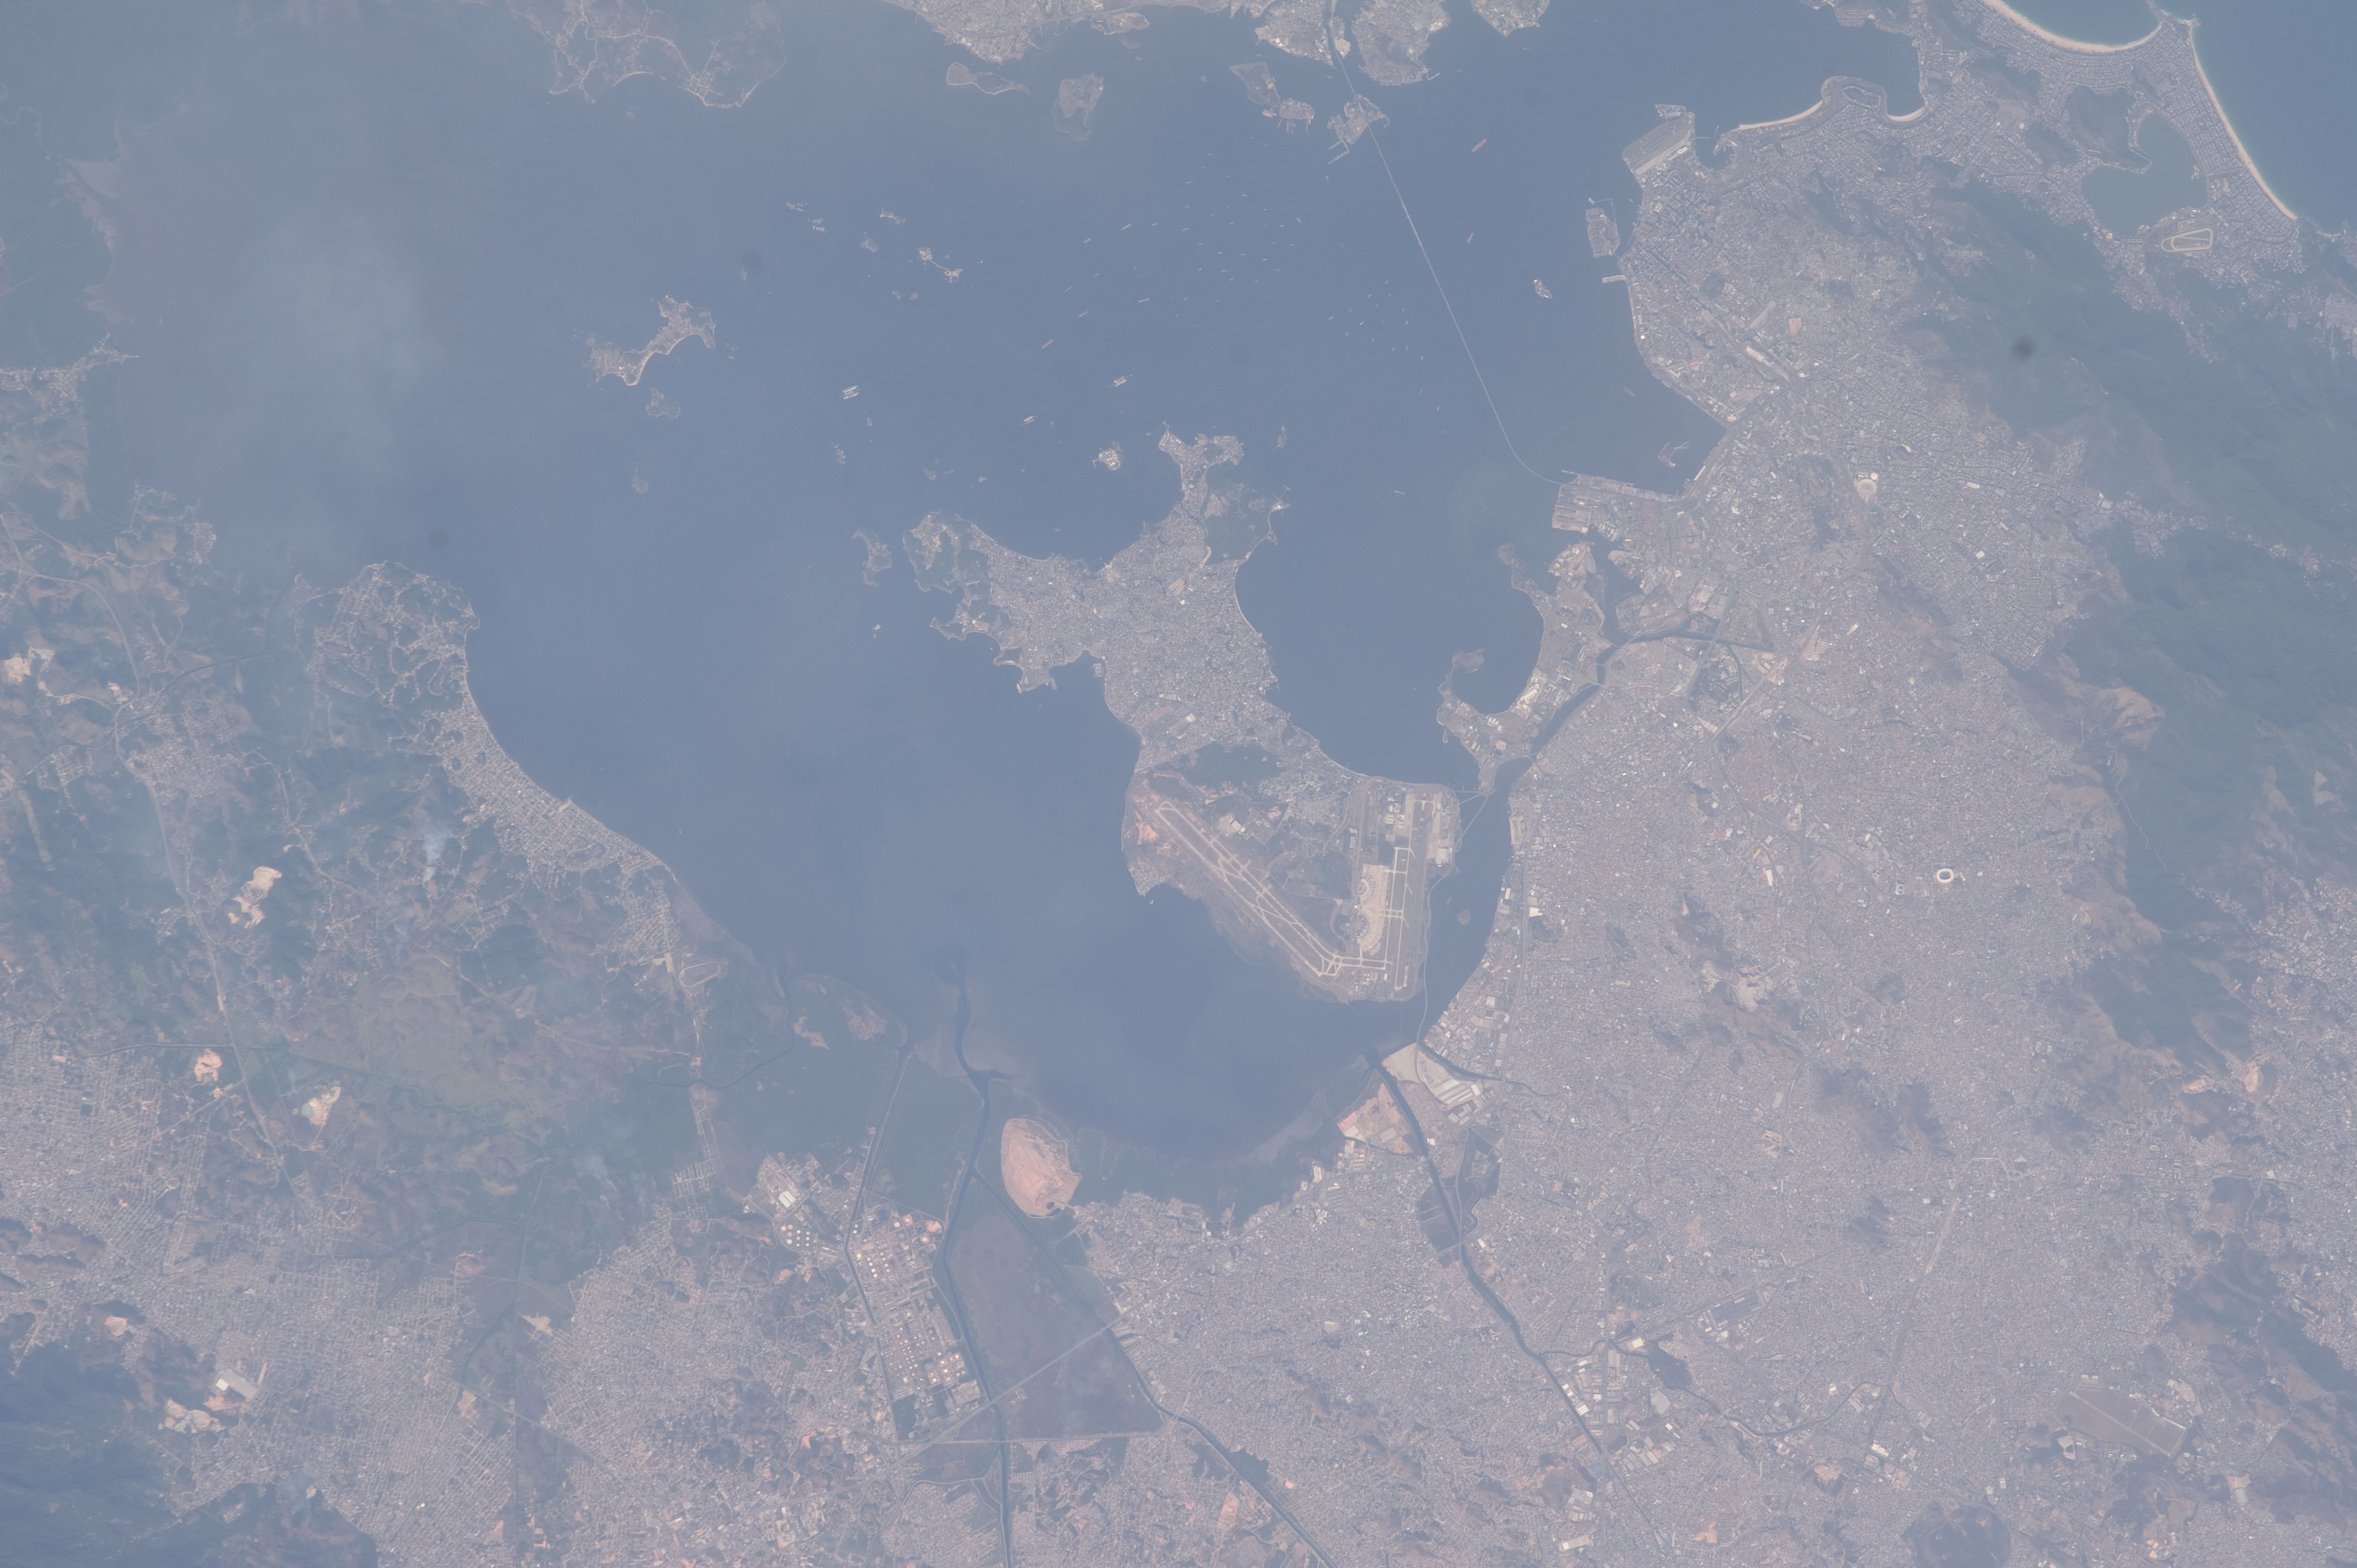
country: BRAZIL
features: CENTRAL RIO DE JANEIRO, ROADS, GUANABARA B., SHIPS, AIRPORT
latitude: -22.8
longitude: -43.2
